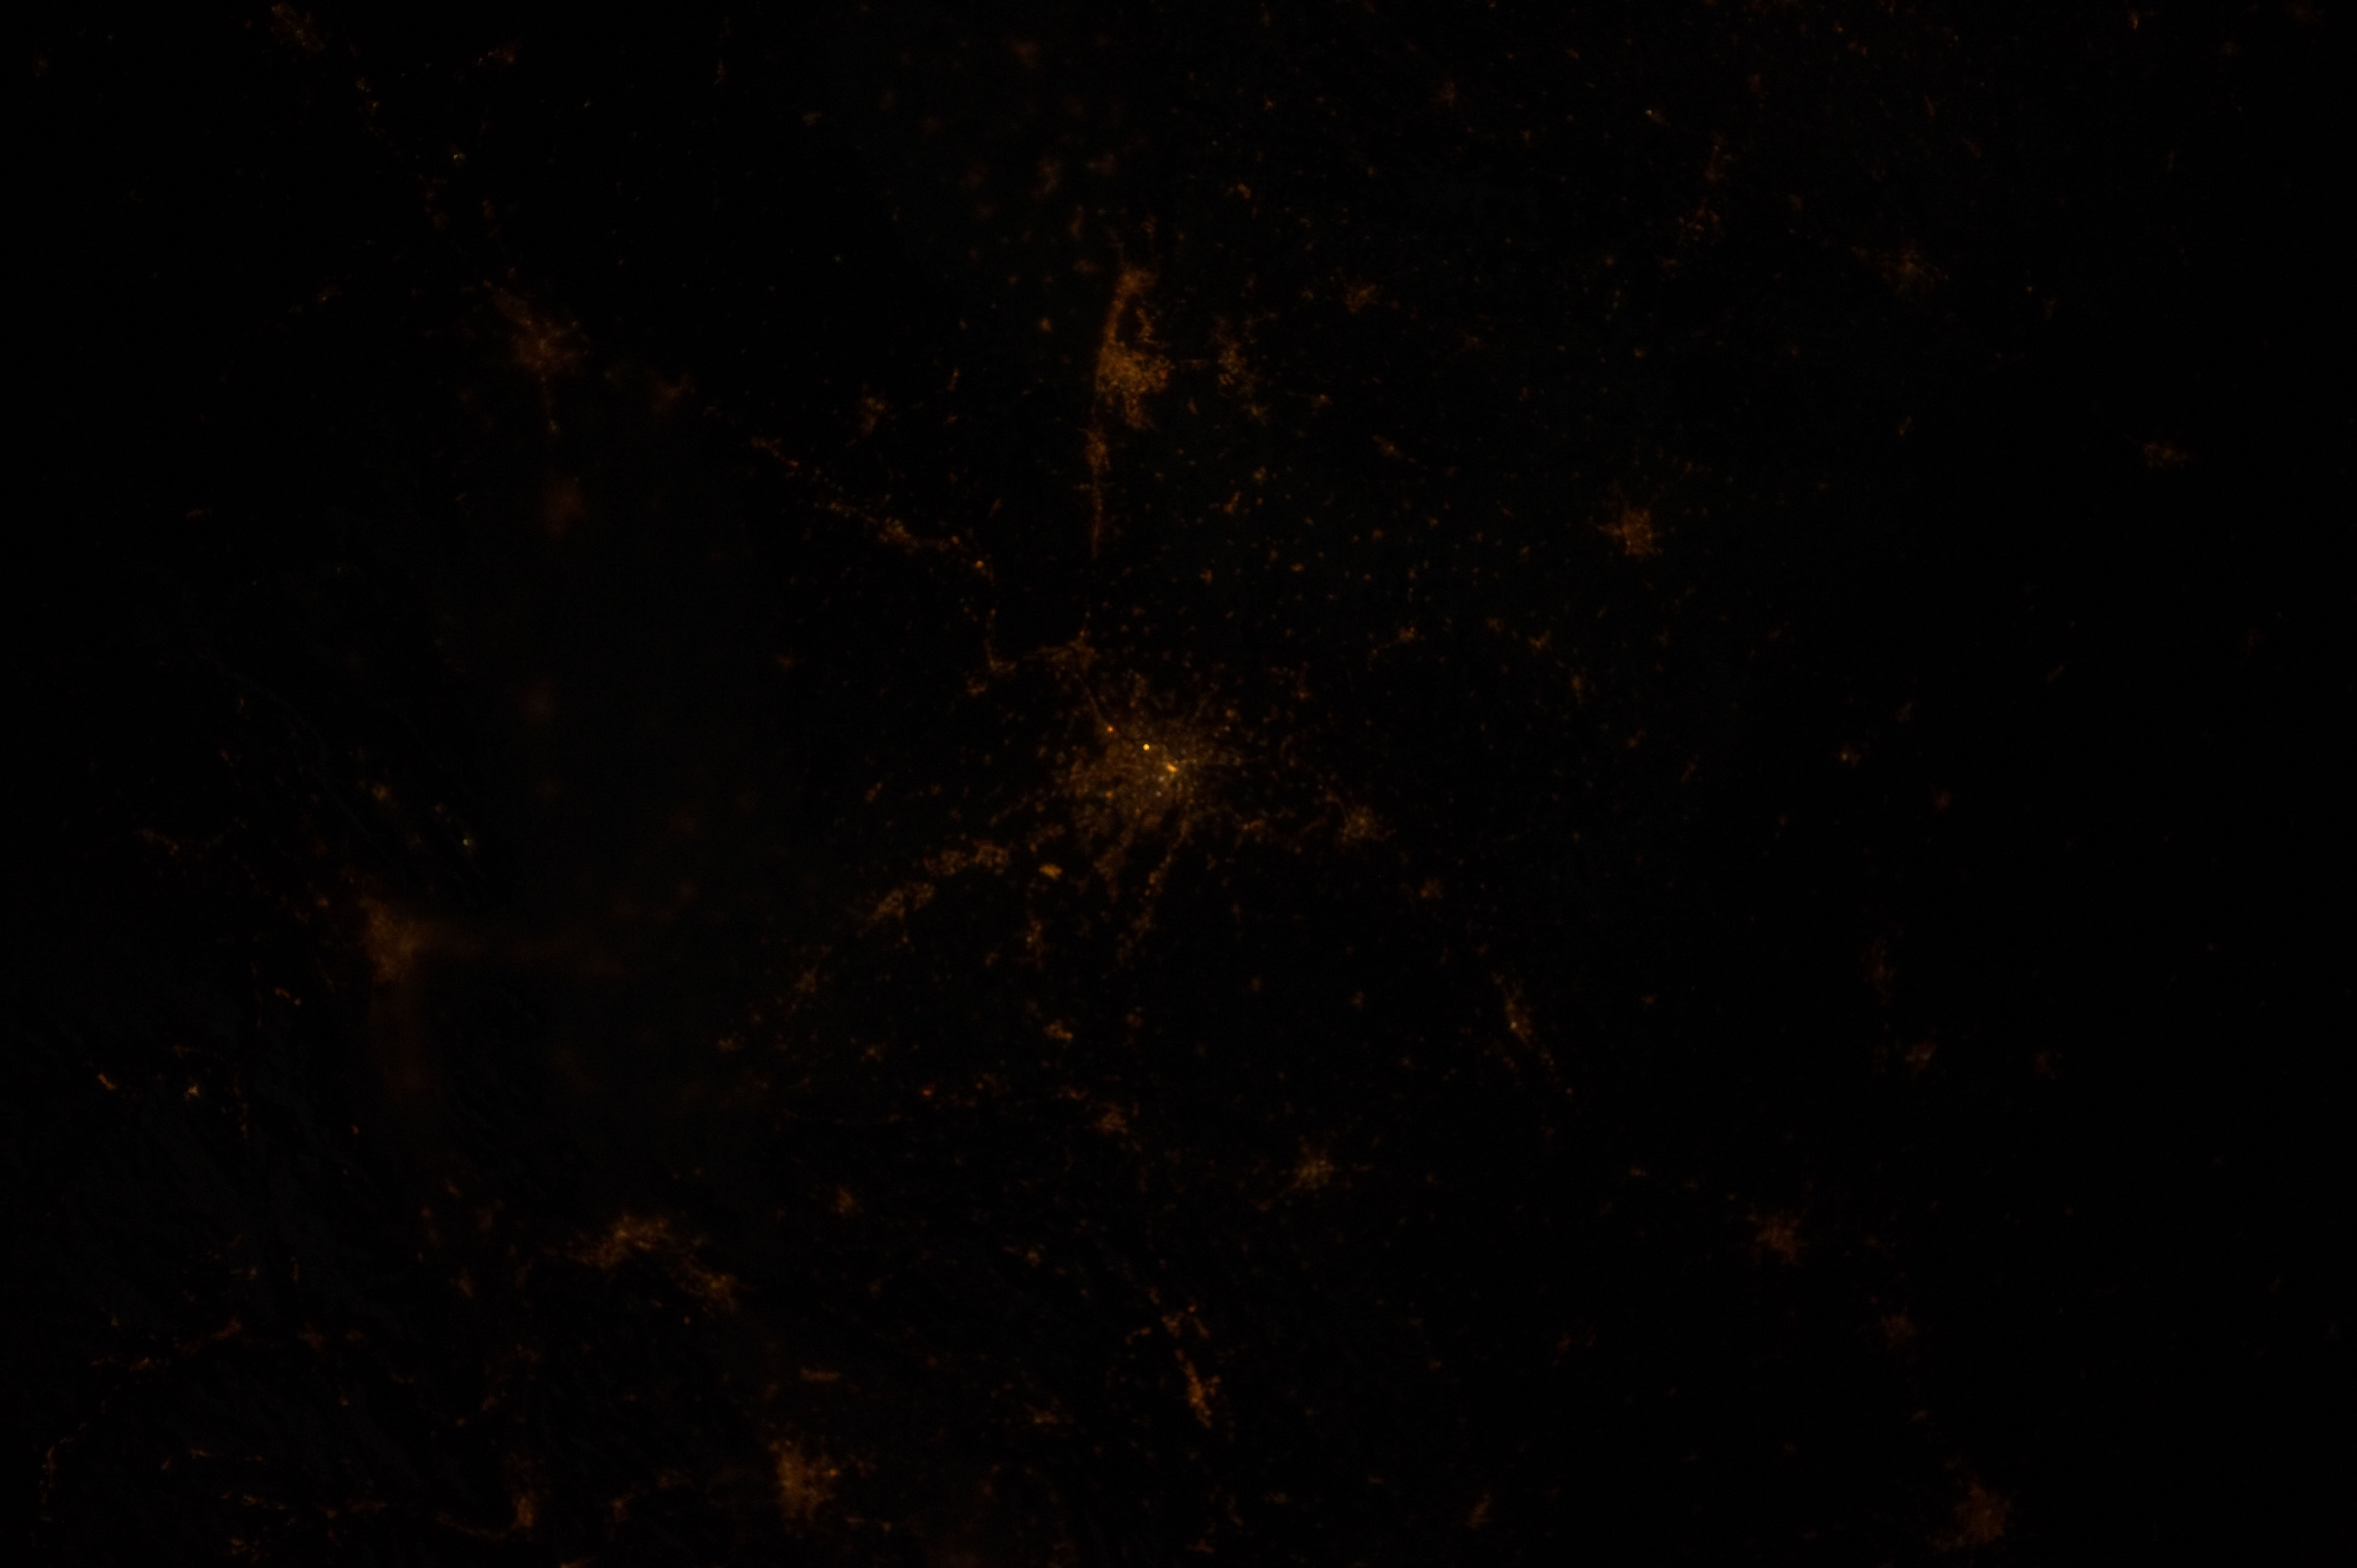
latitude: 45.4
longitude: 5.4
